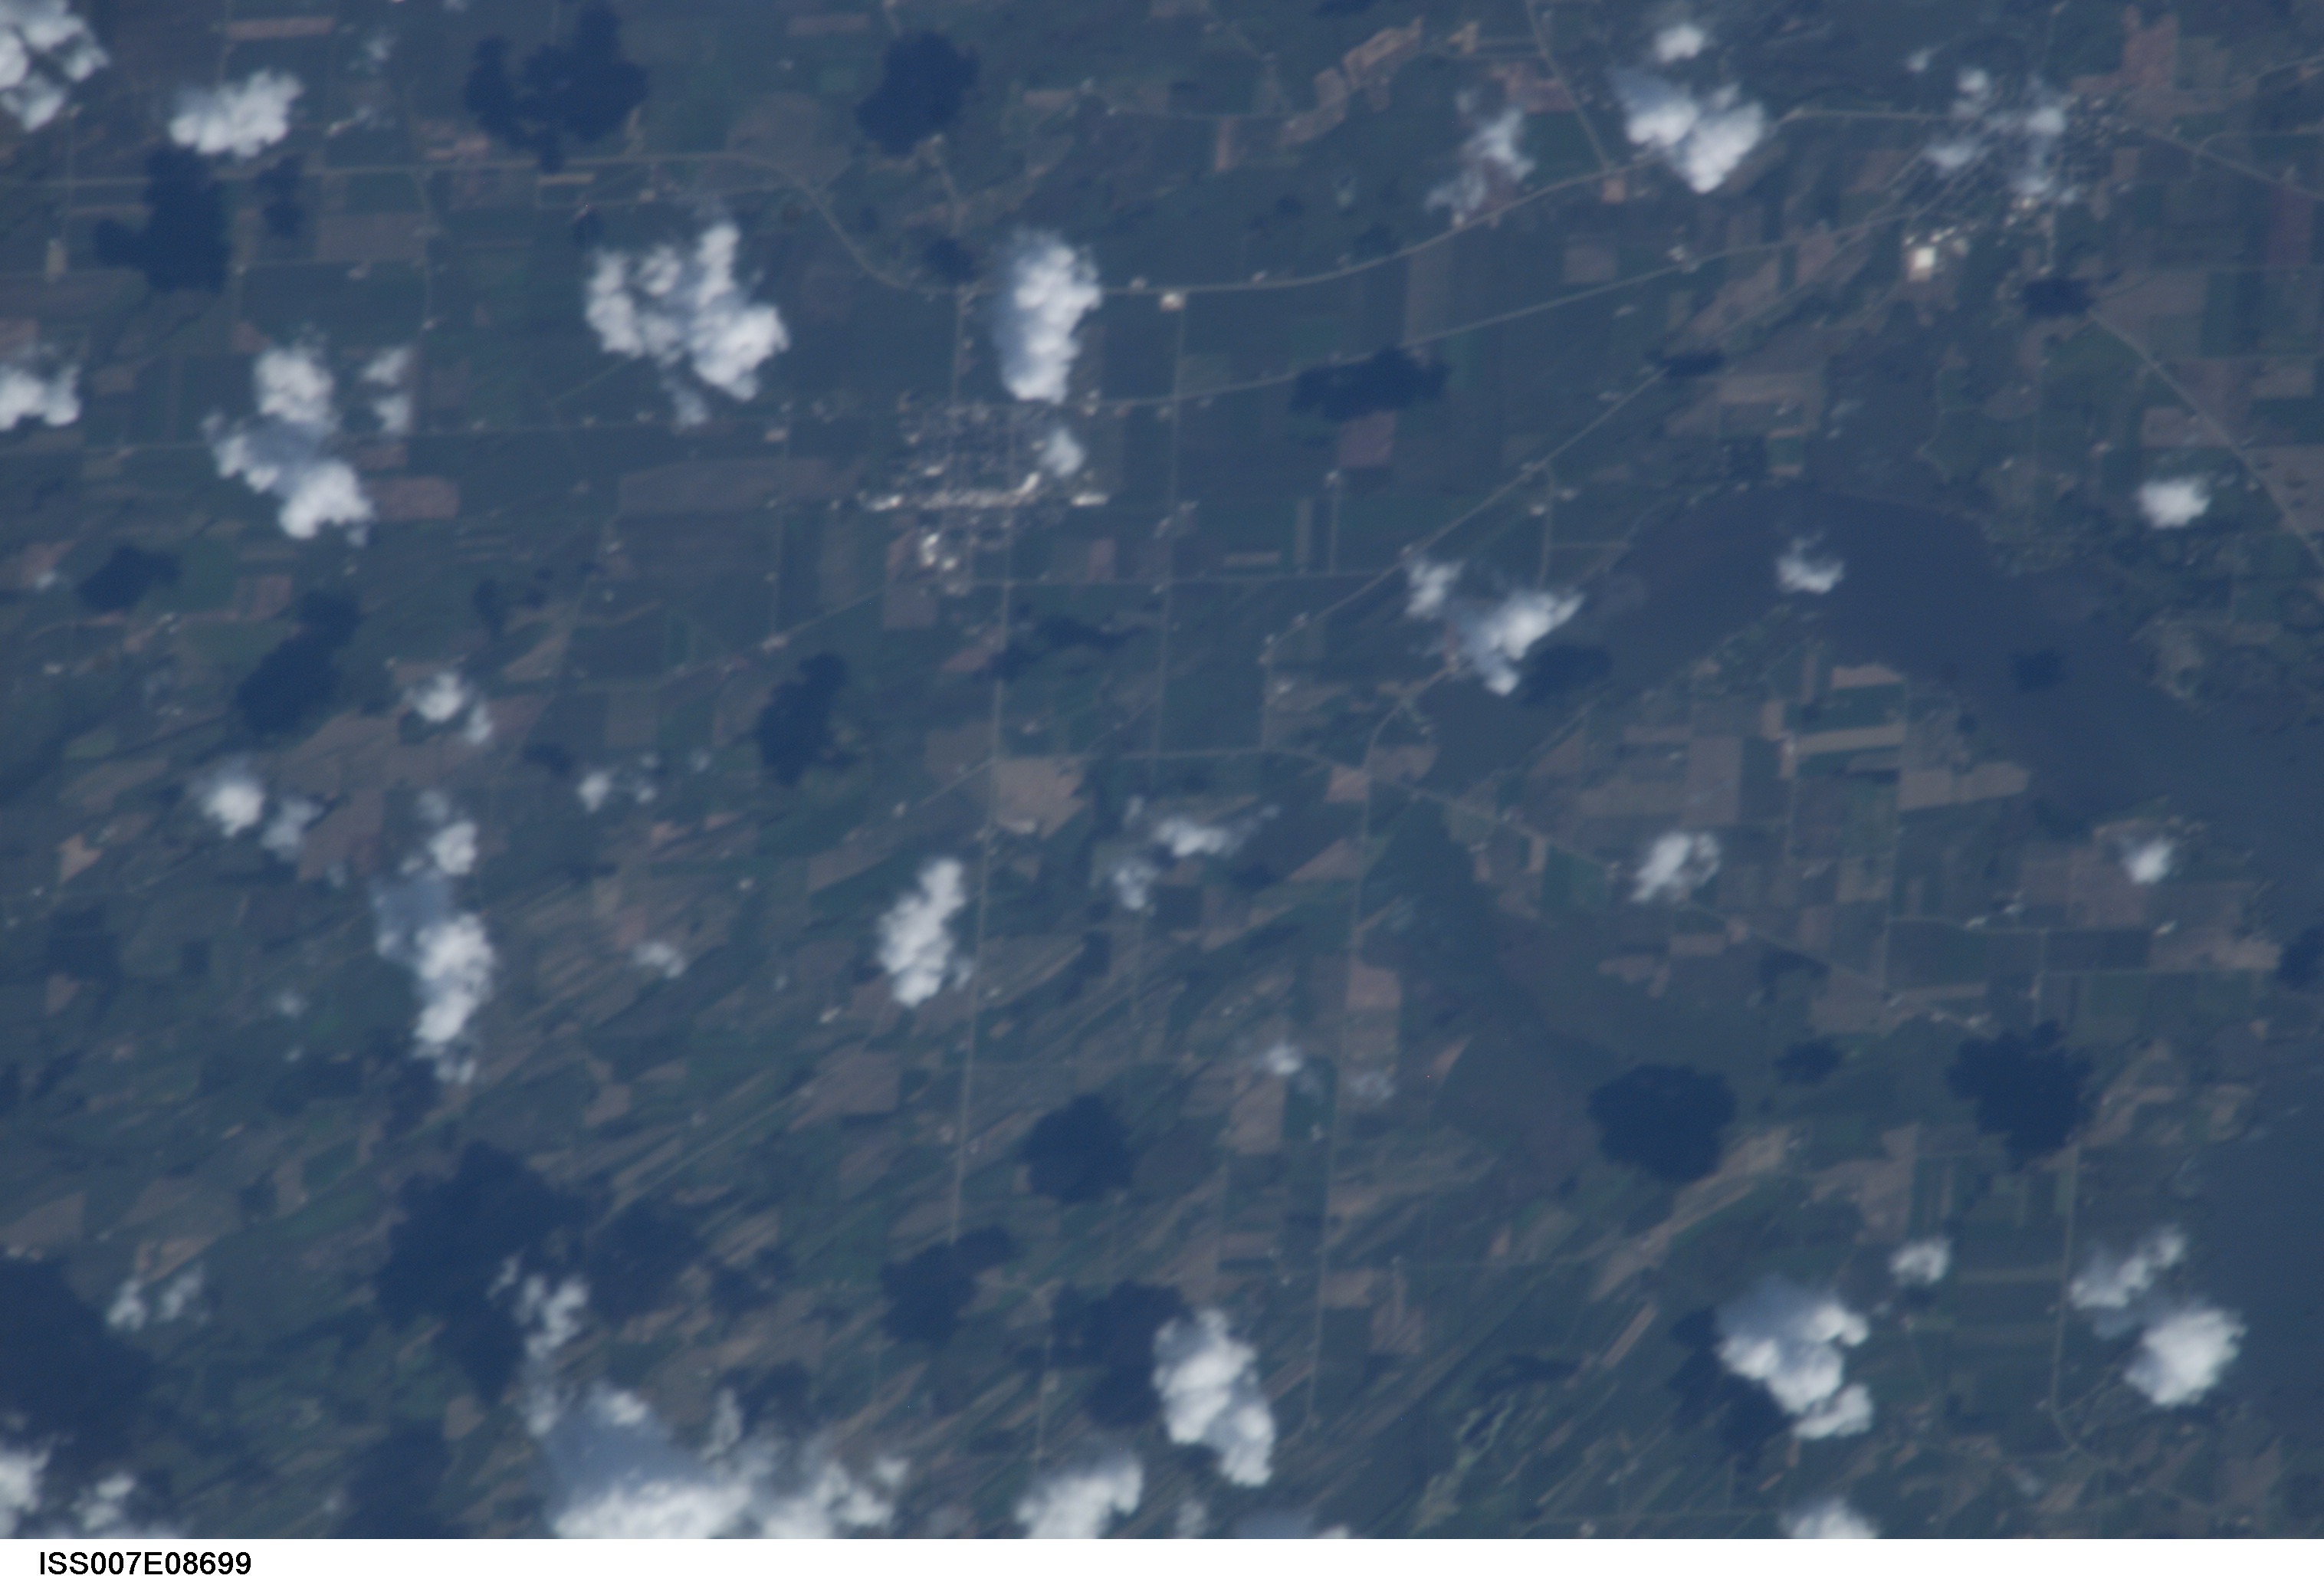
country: USA-WISCONSIN
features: FOX LAKE, BEAVER DAM LAKE, AGR.
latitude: 43.5
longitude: -89.0
